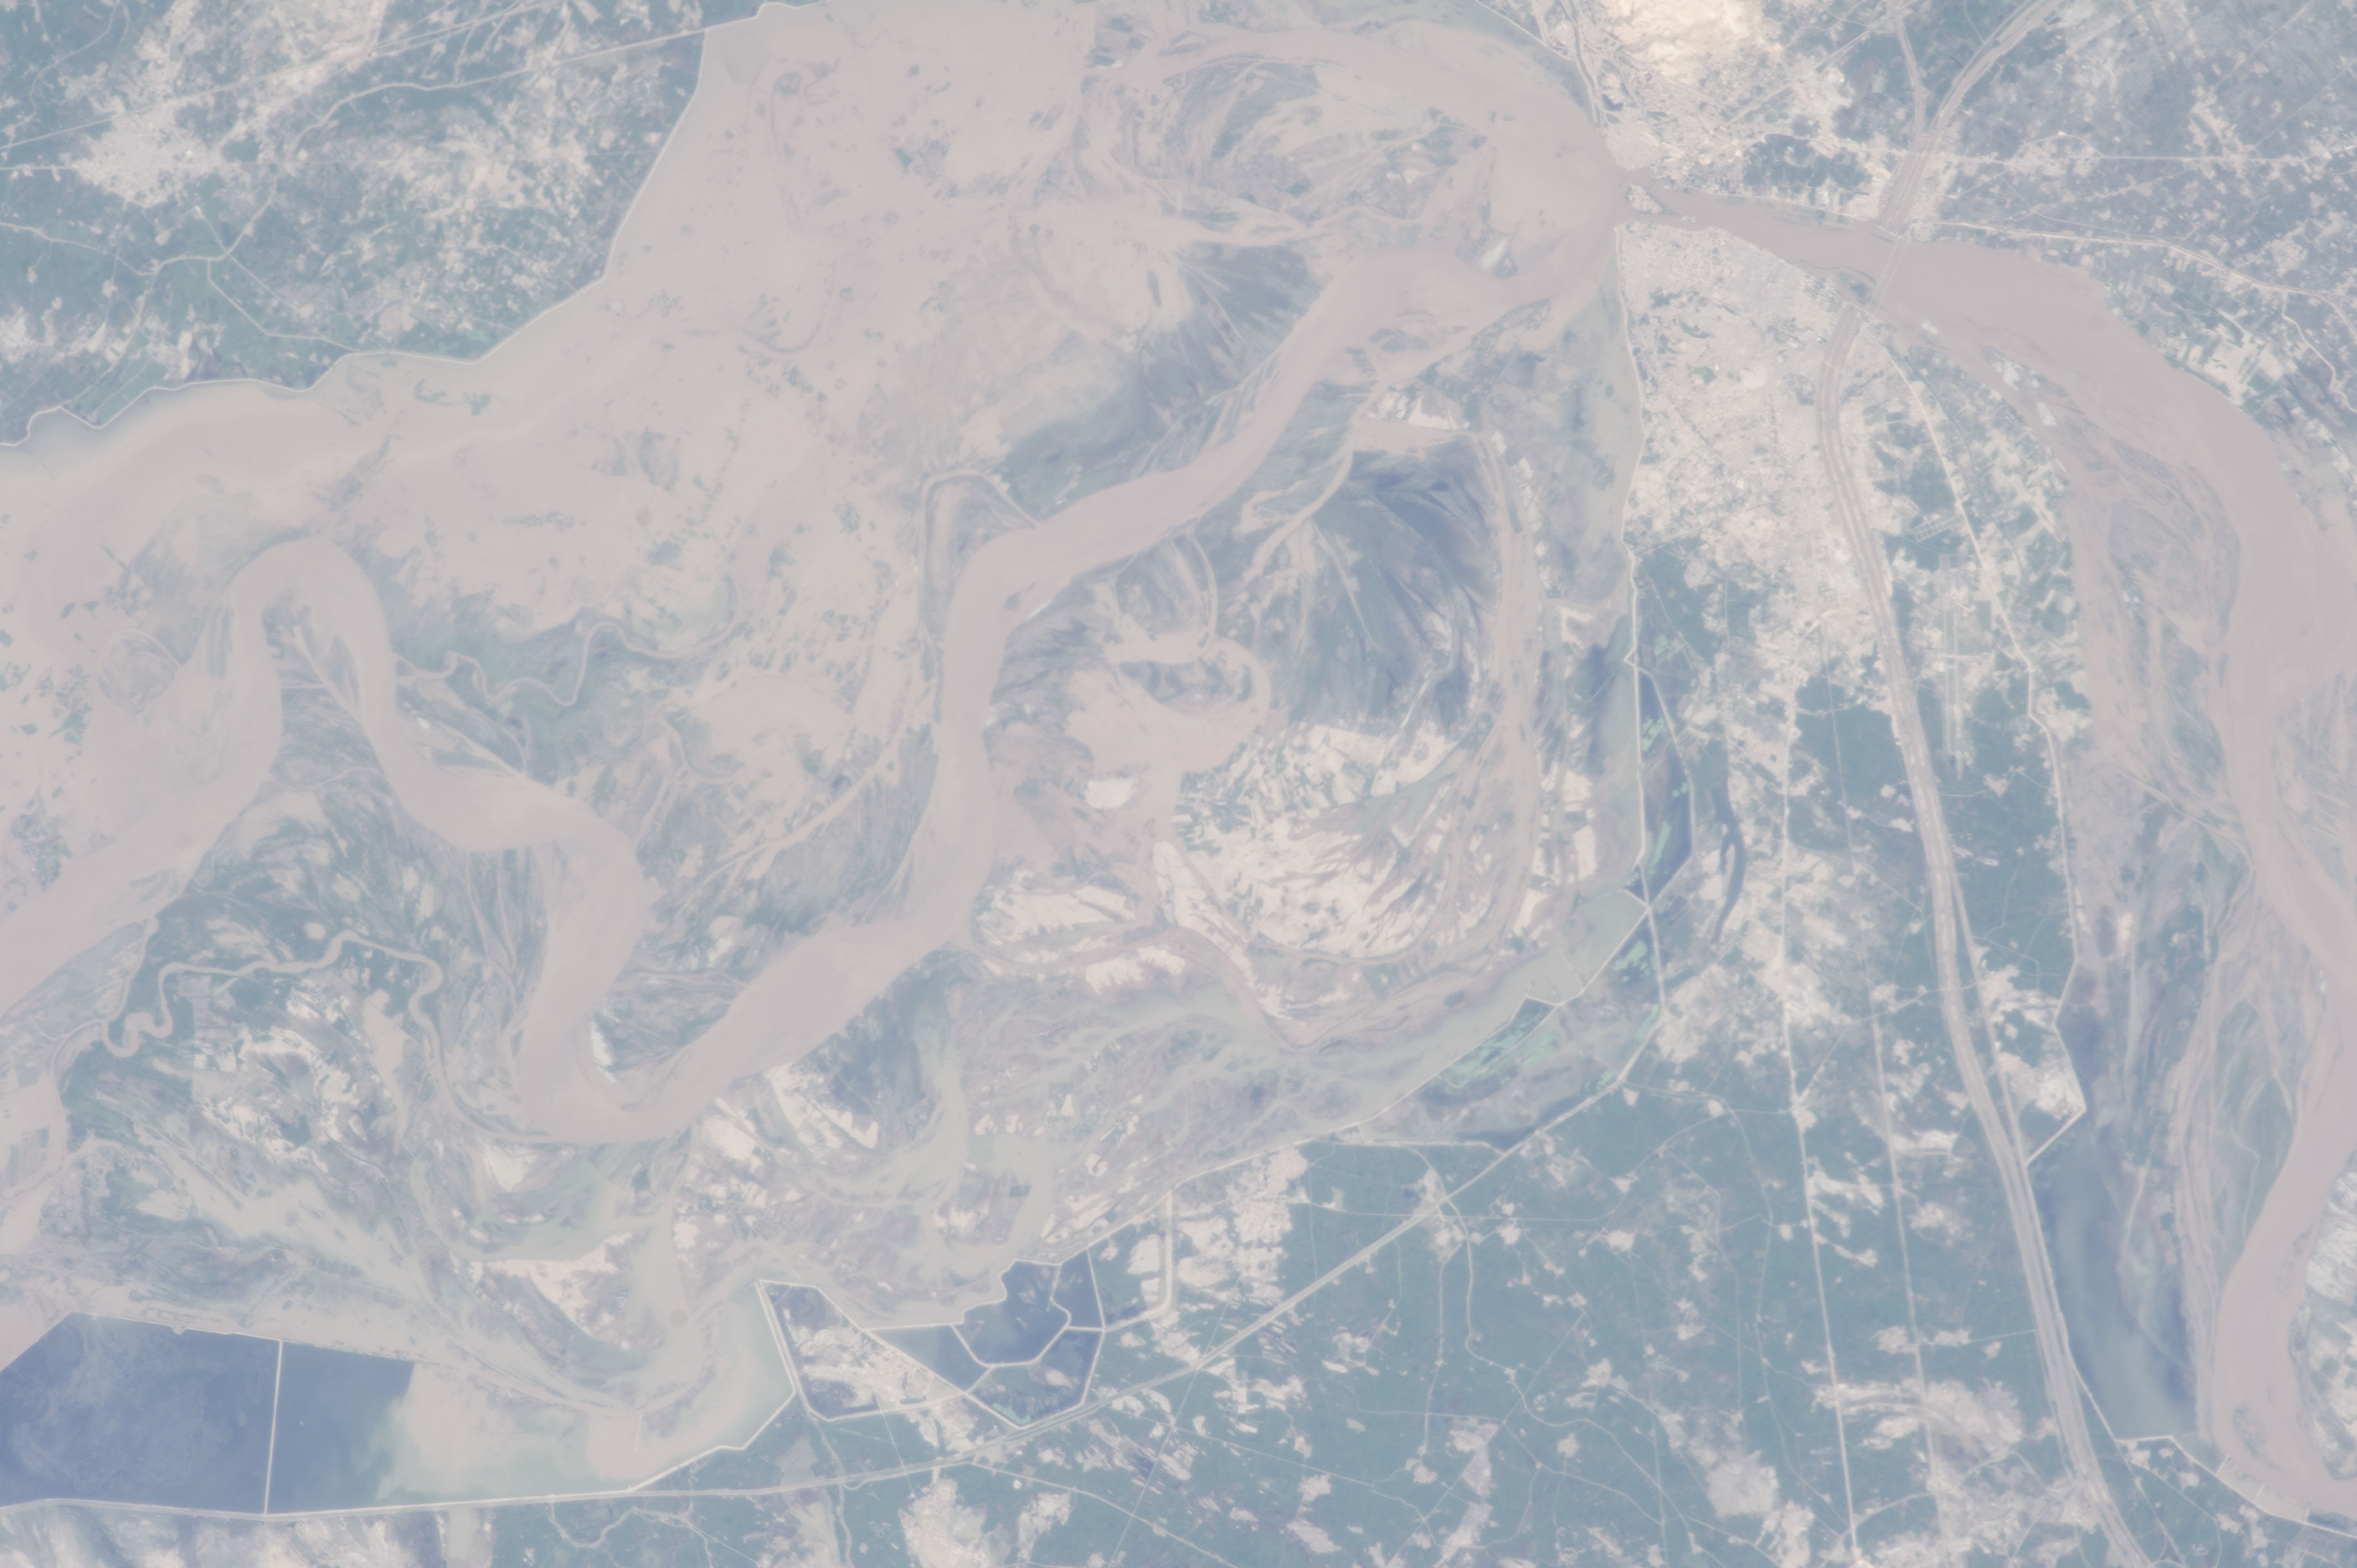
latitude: 27.8
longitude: 68.8
